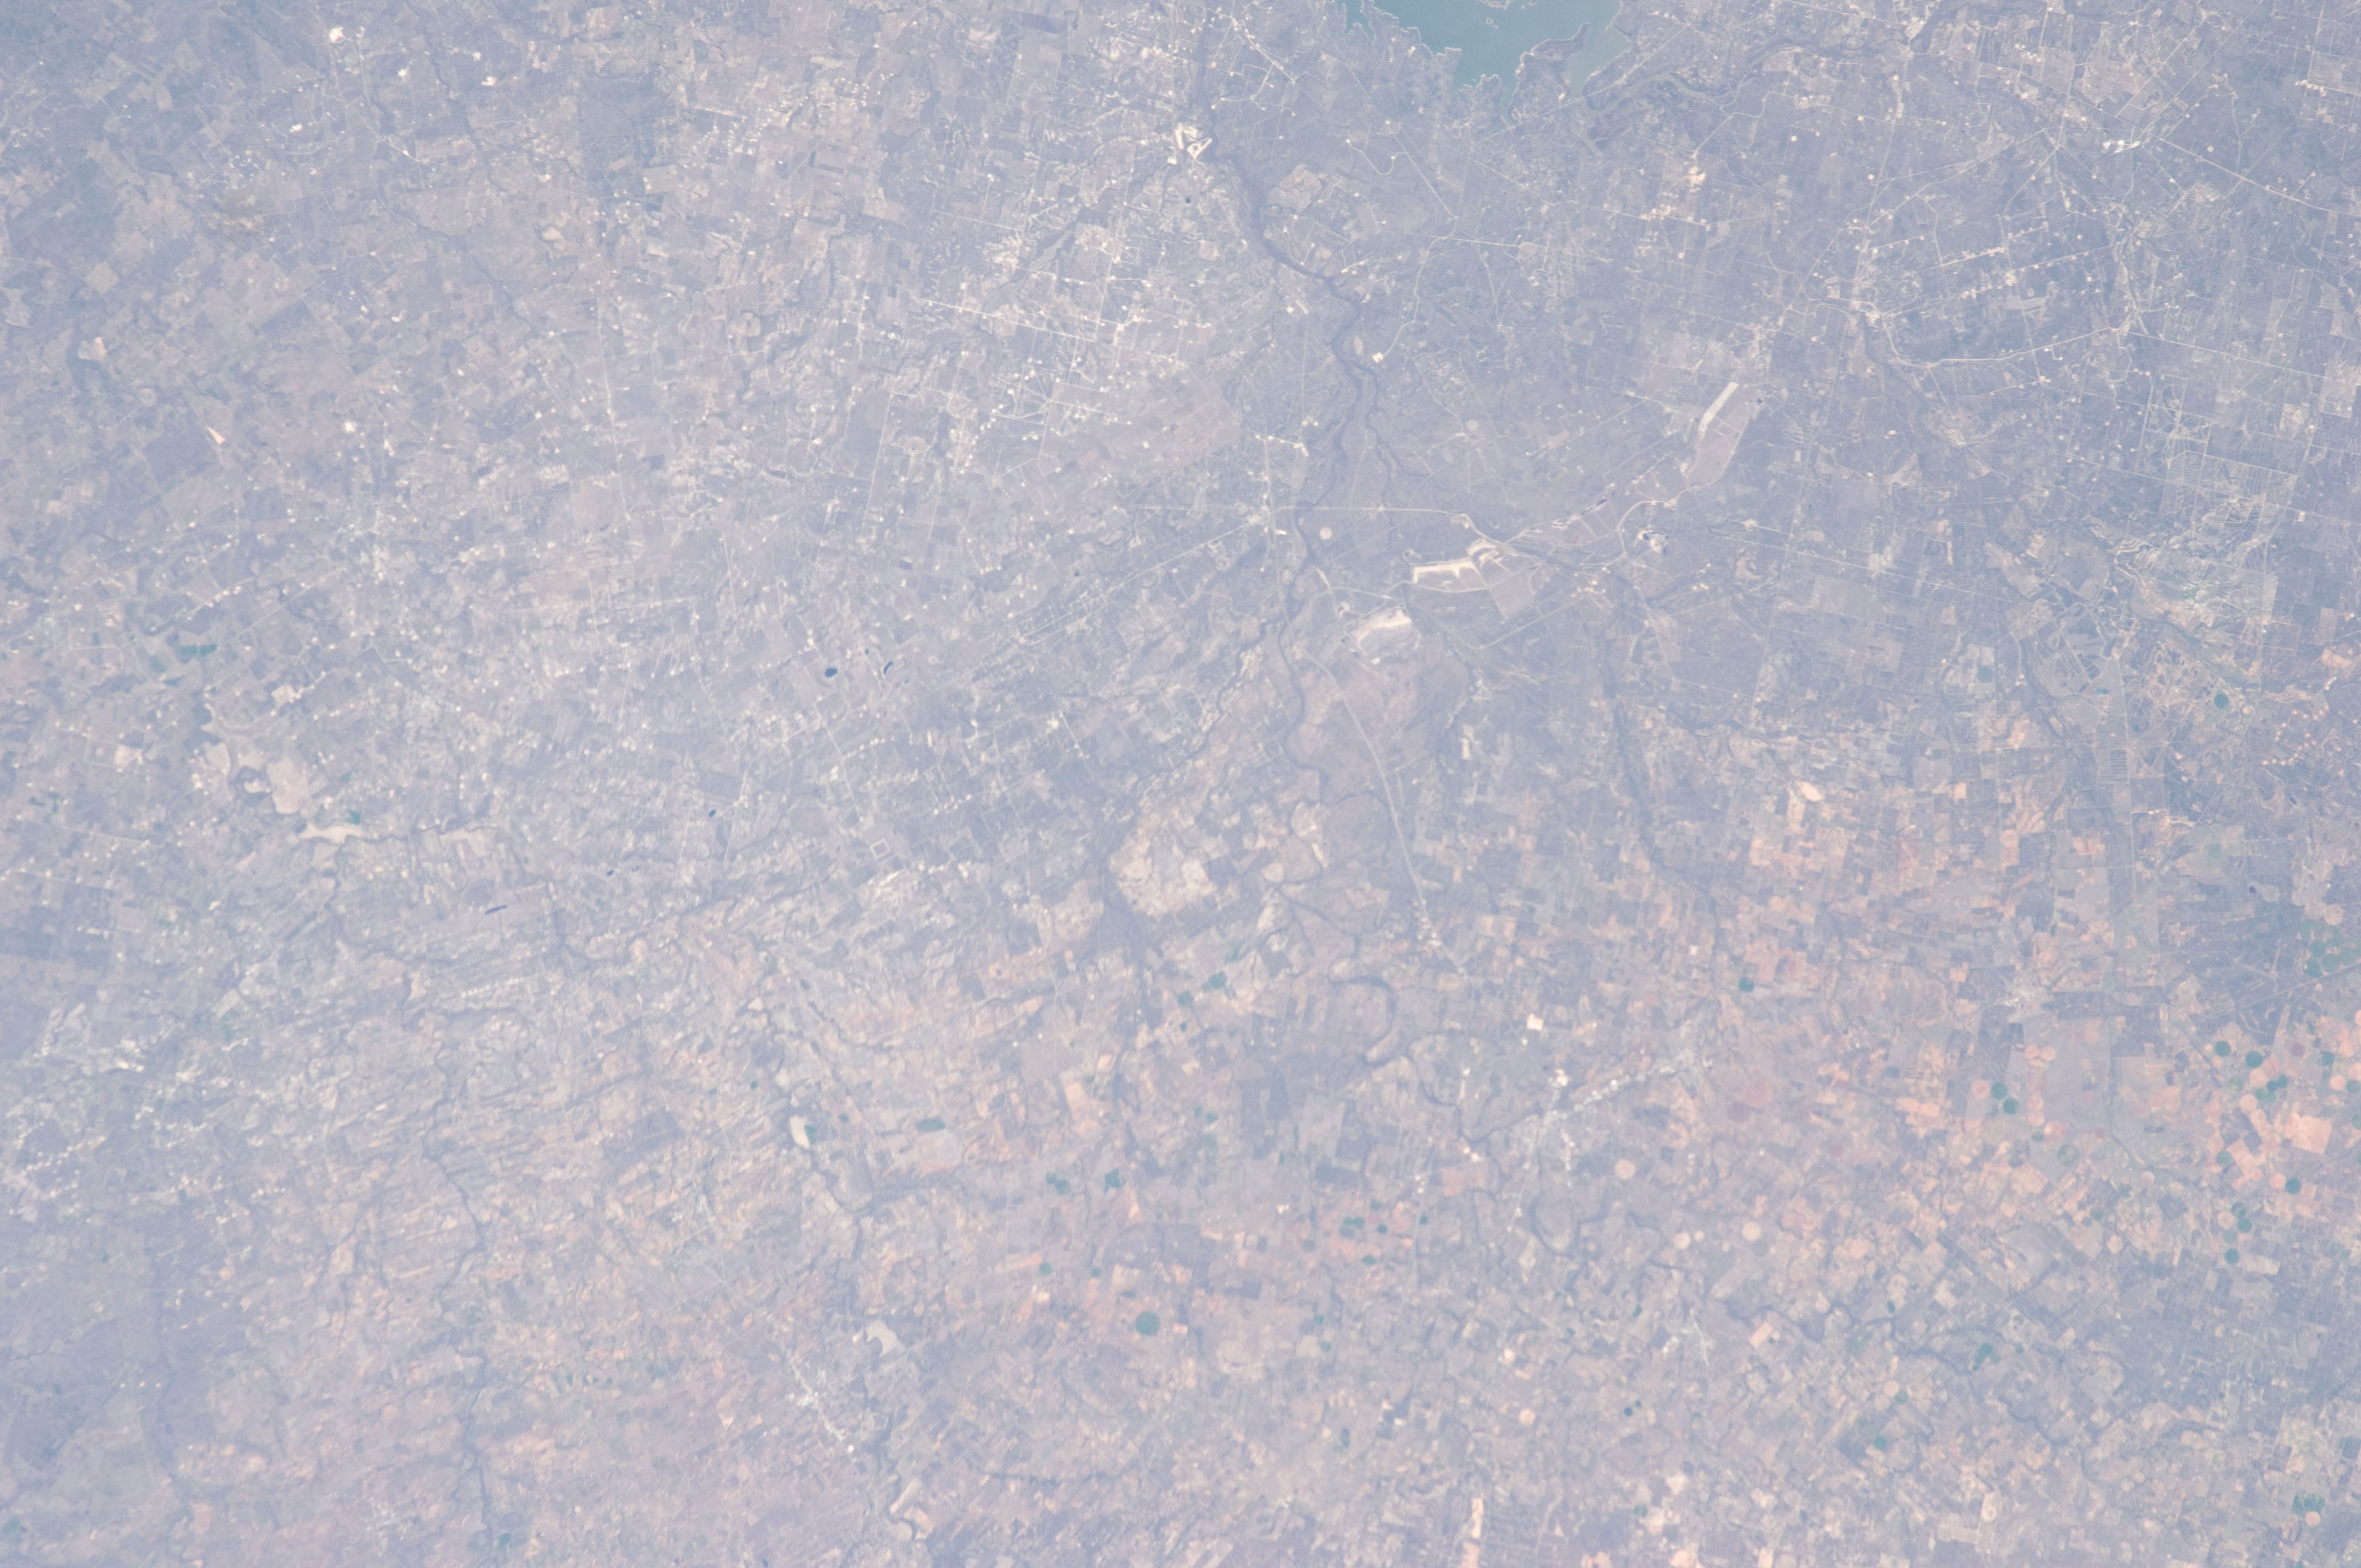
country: USA-TEXAS
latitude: 28.9
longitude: -98.3
